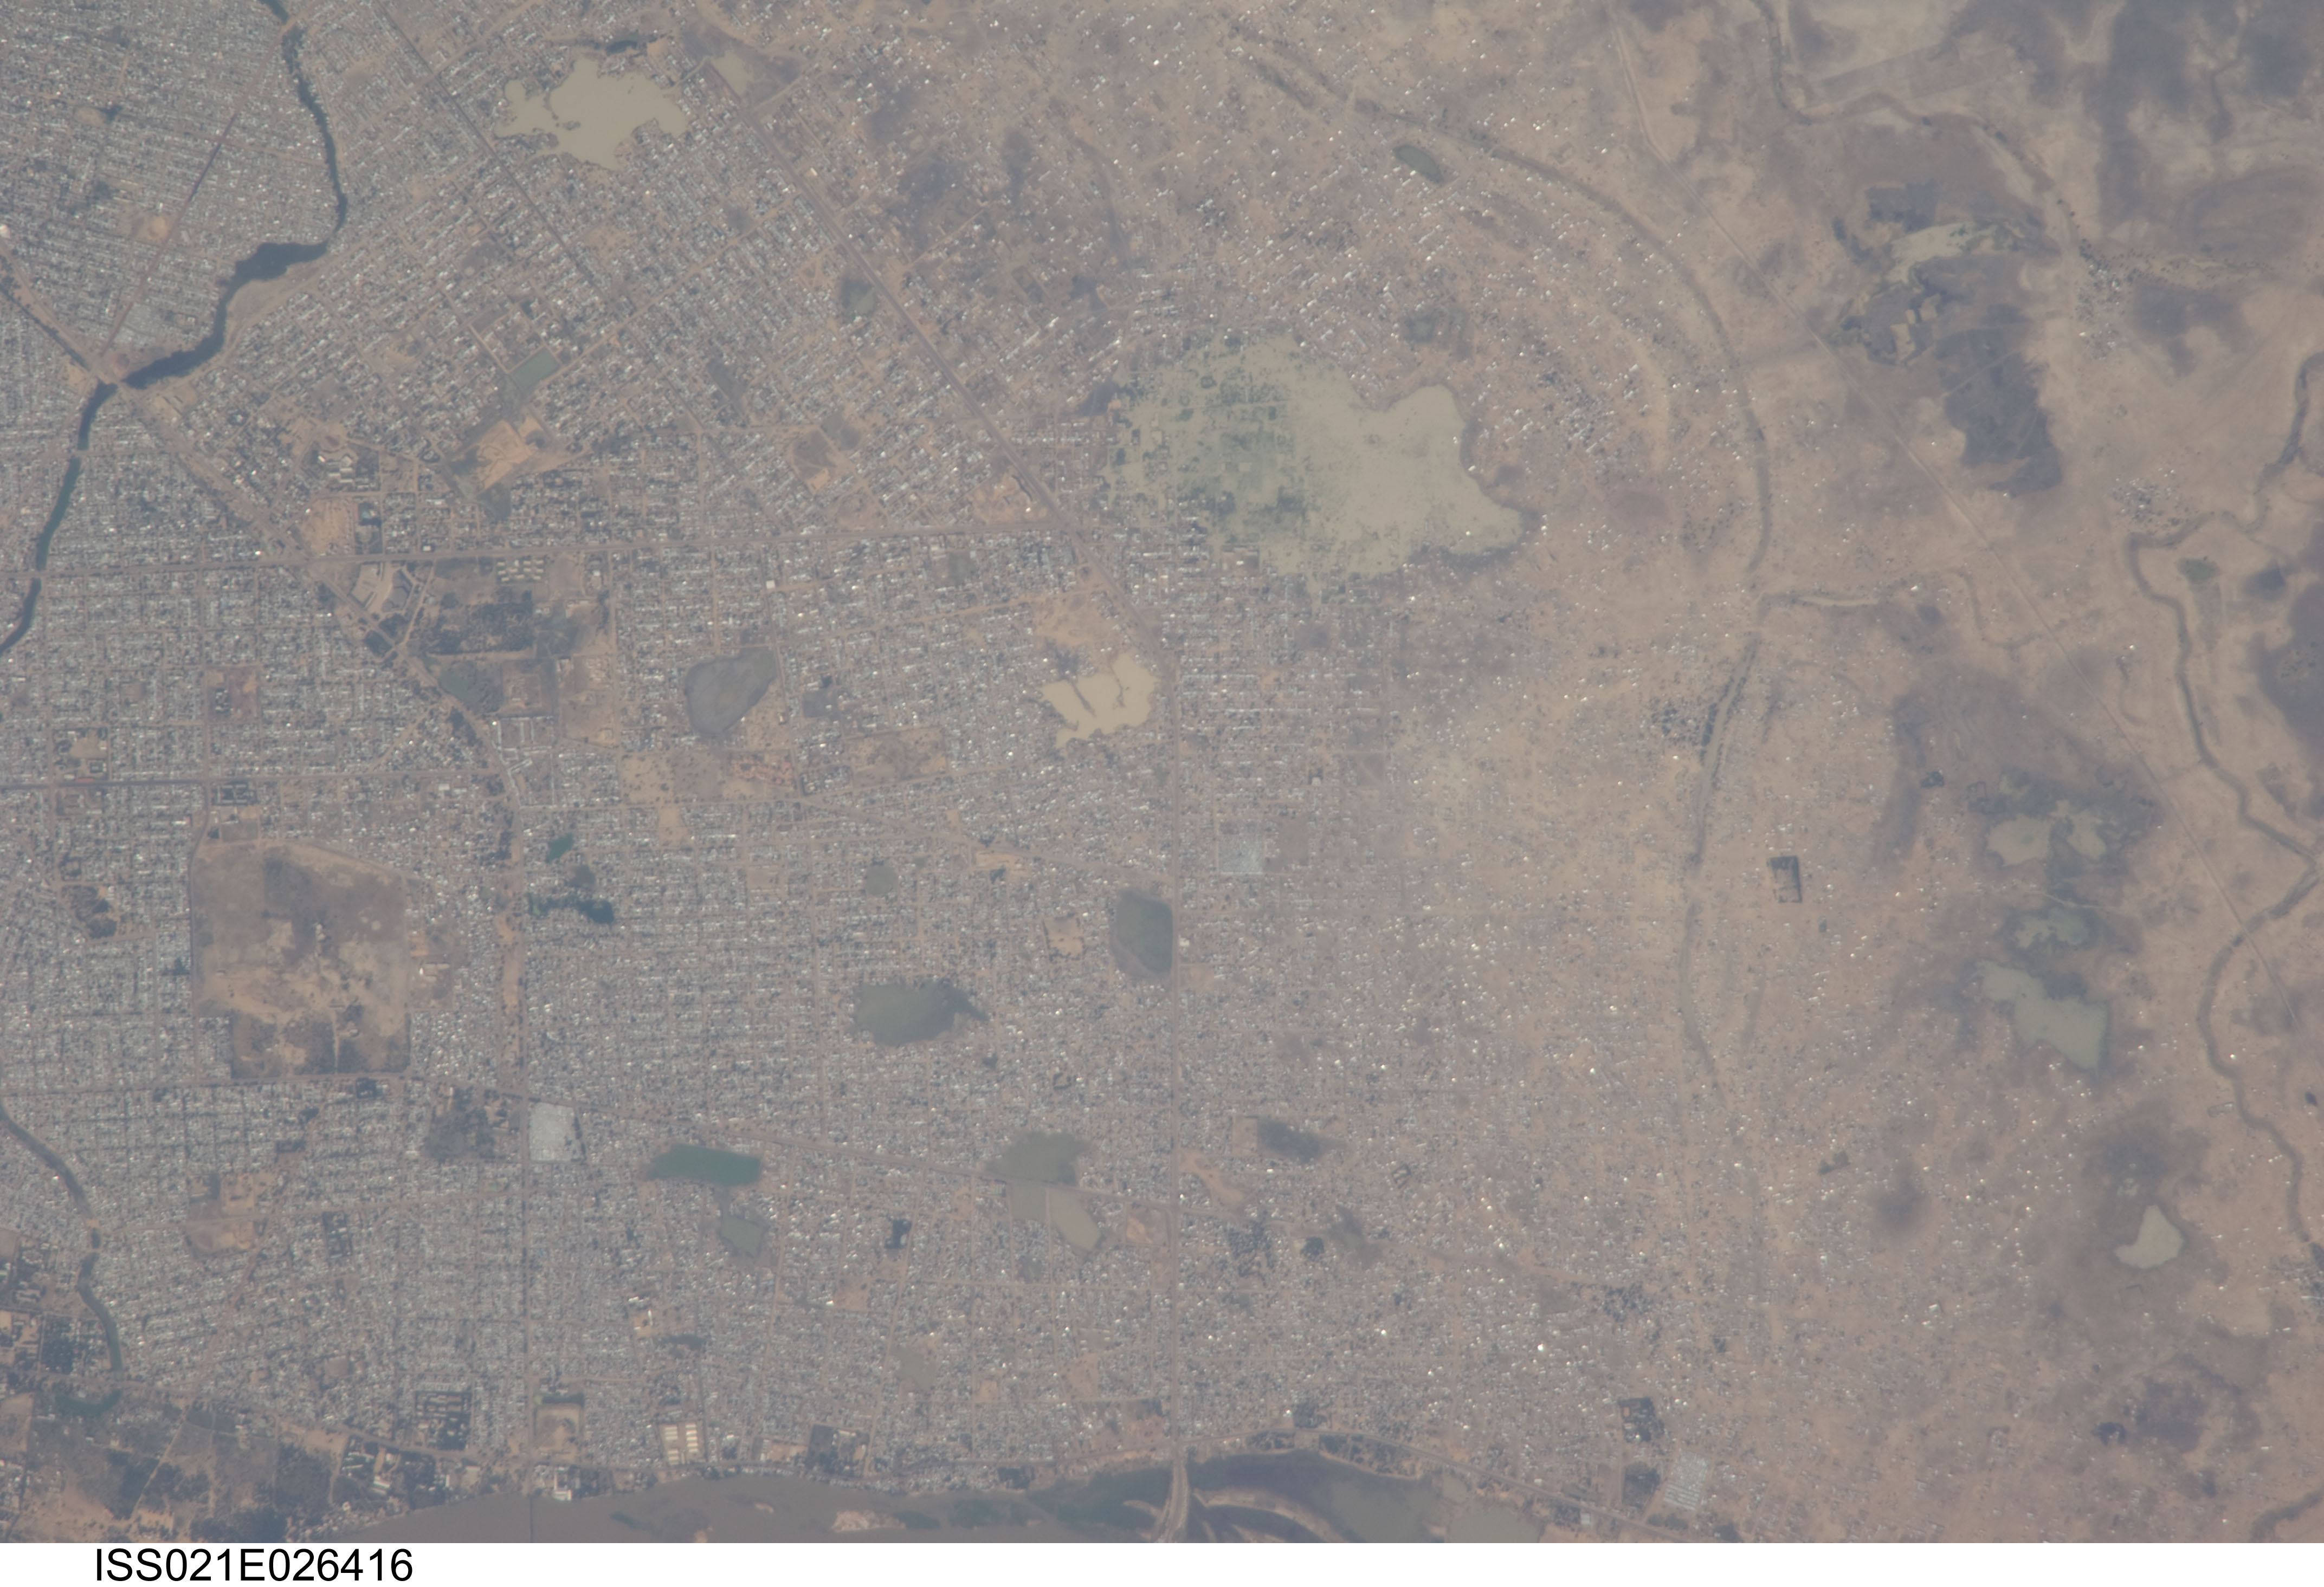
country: CHAD
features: NDJAMENA, ROADS, CANAL, FLOODED AREAS
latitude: 12.1
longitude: 15.1
